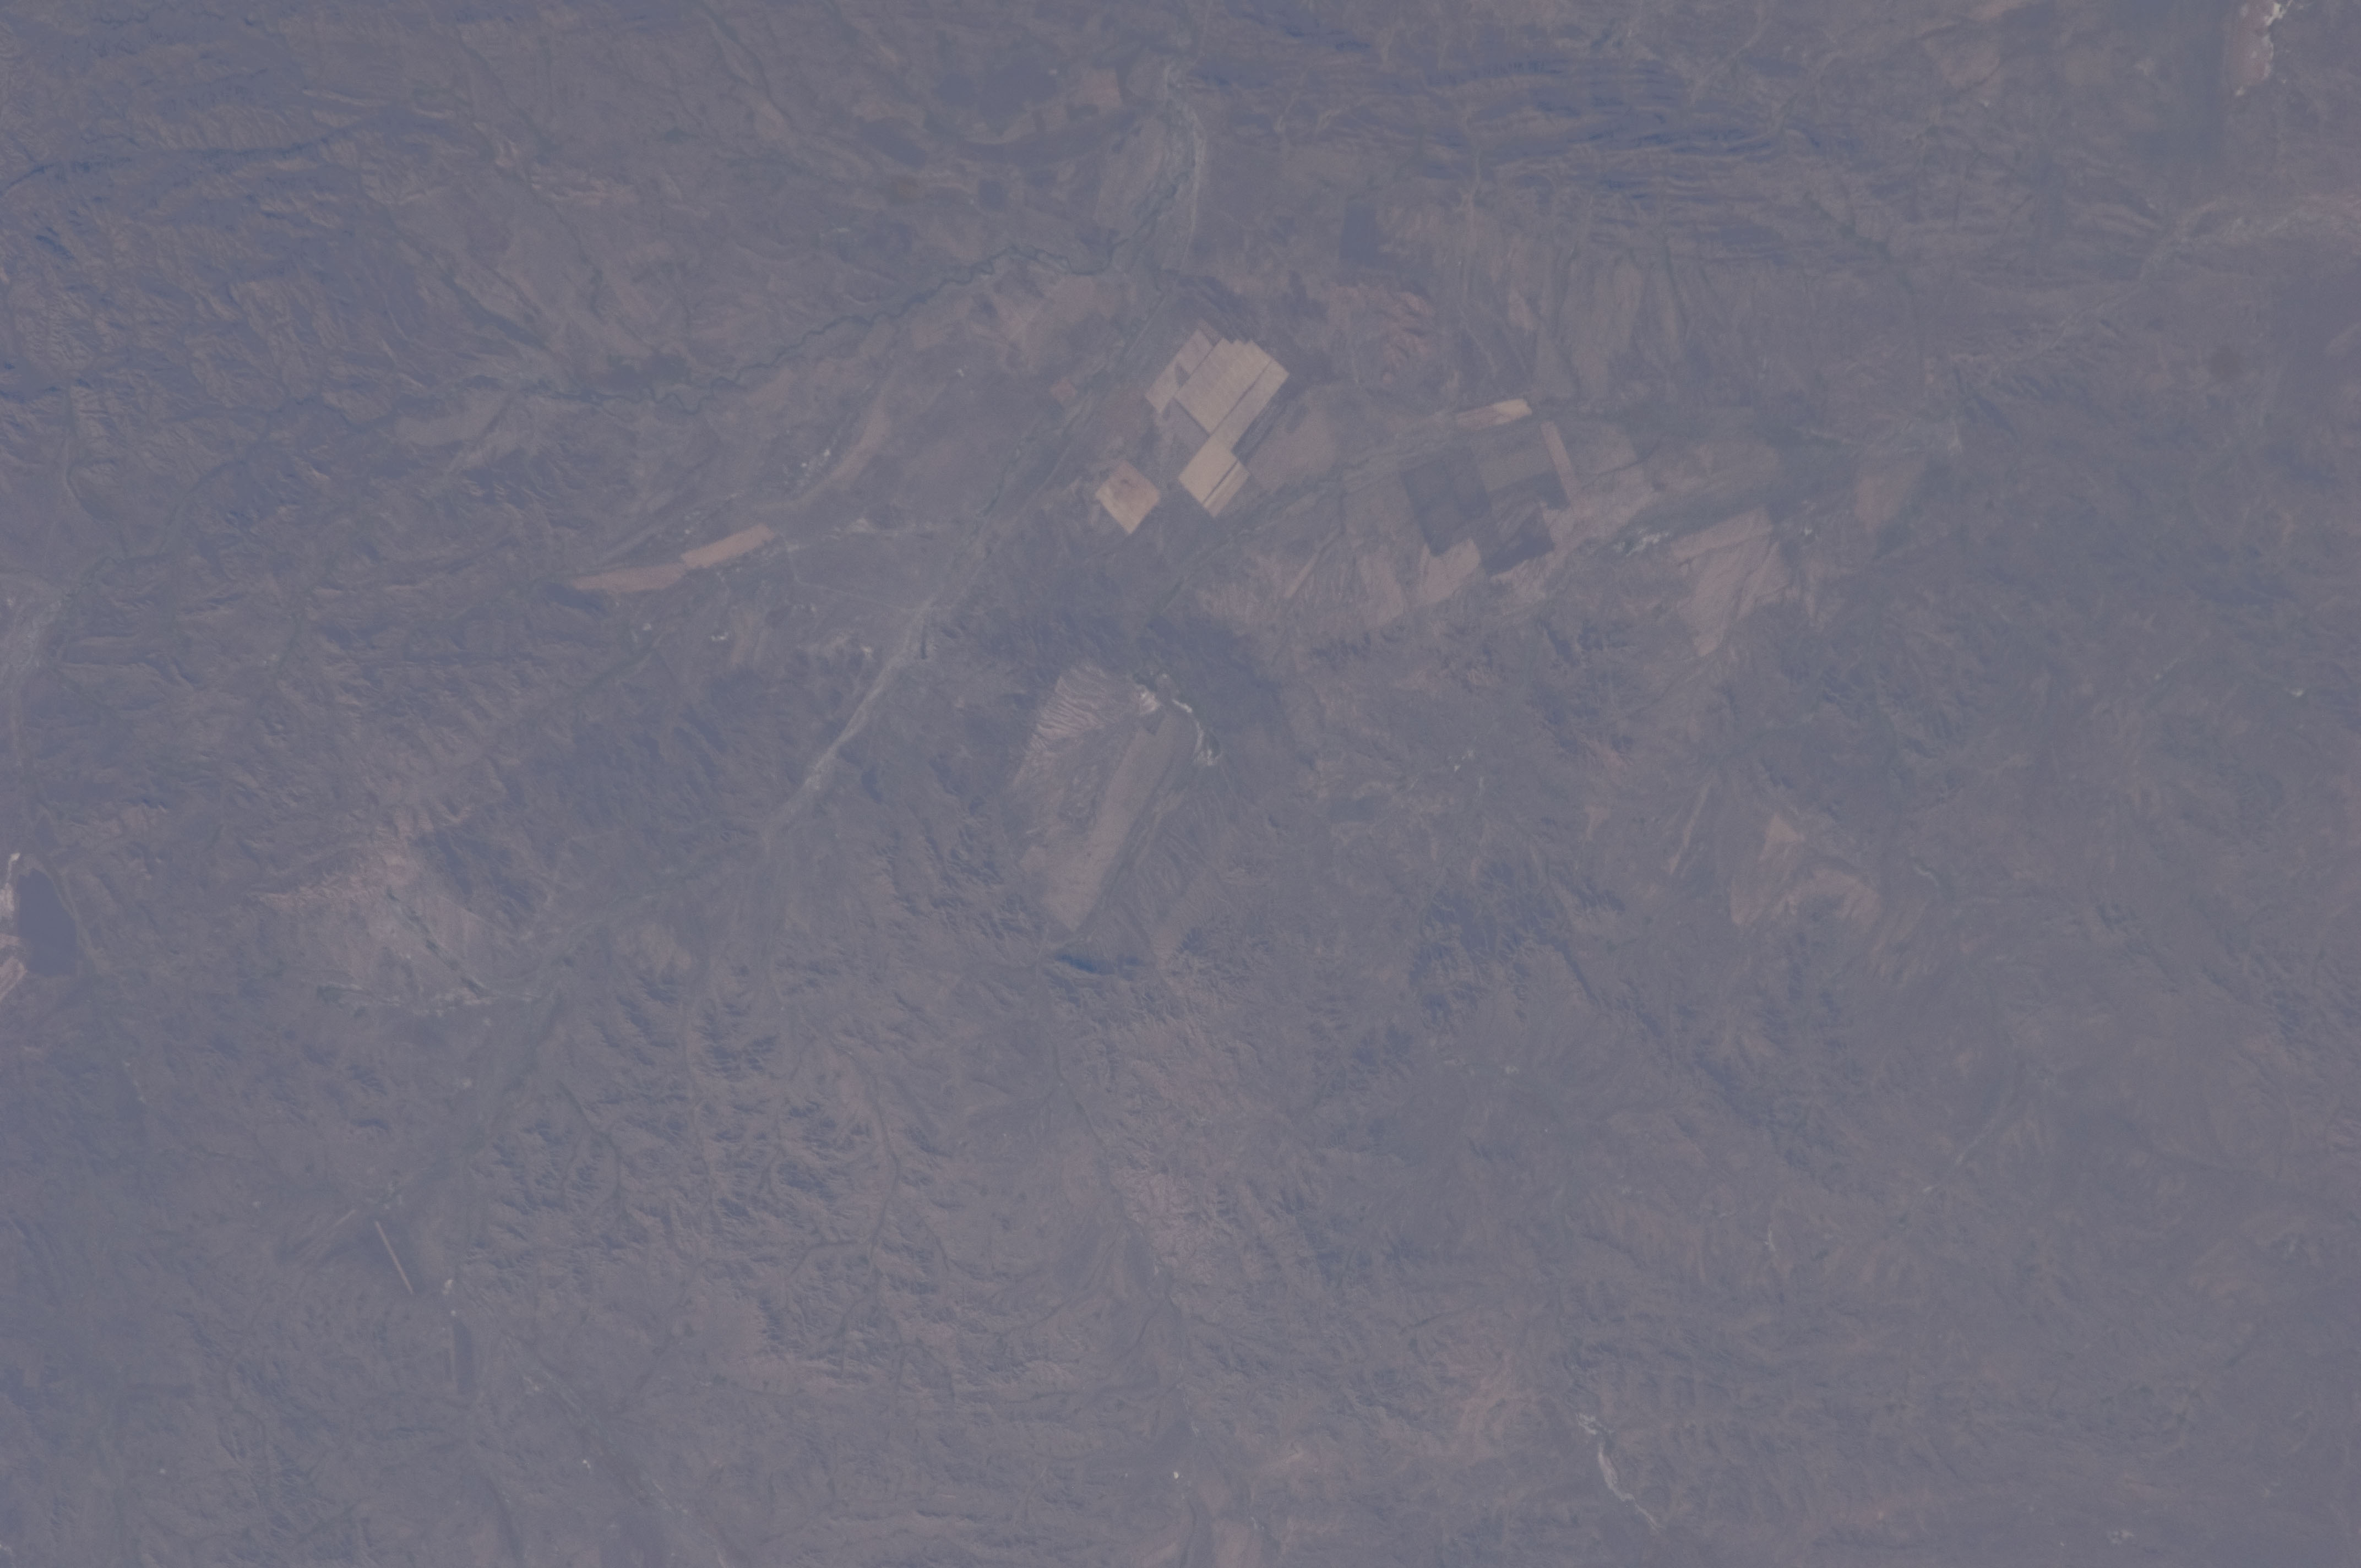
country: KAZAKHSTAN
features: BIGACH IMPACT CRATER, AGR., HILL COUNTRY
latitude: 48.5
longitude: 82.1
